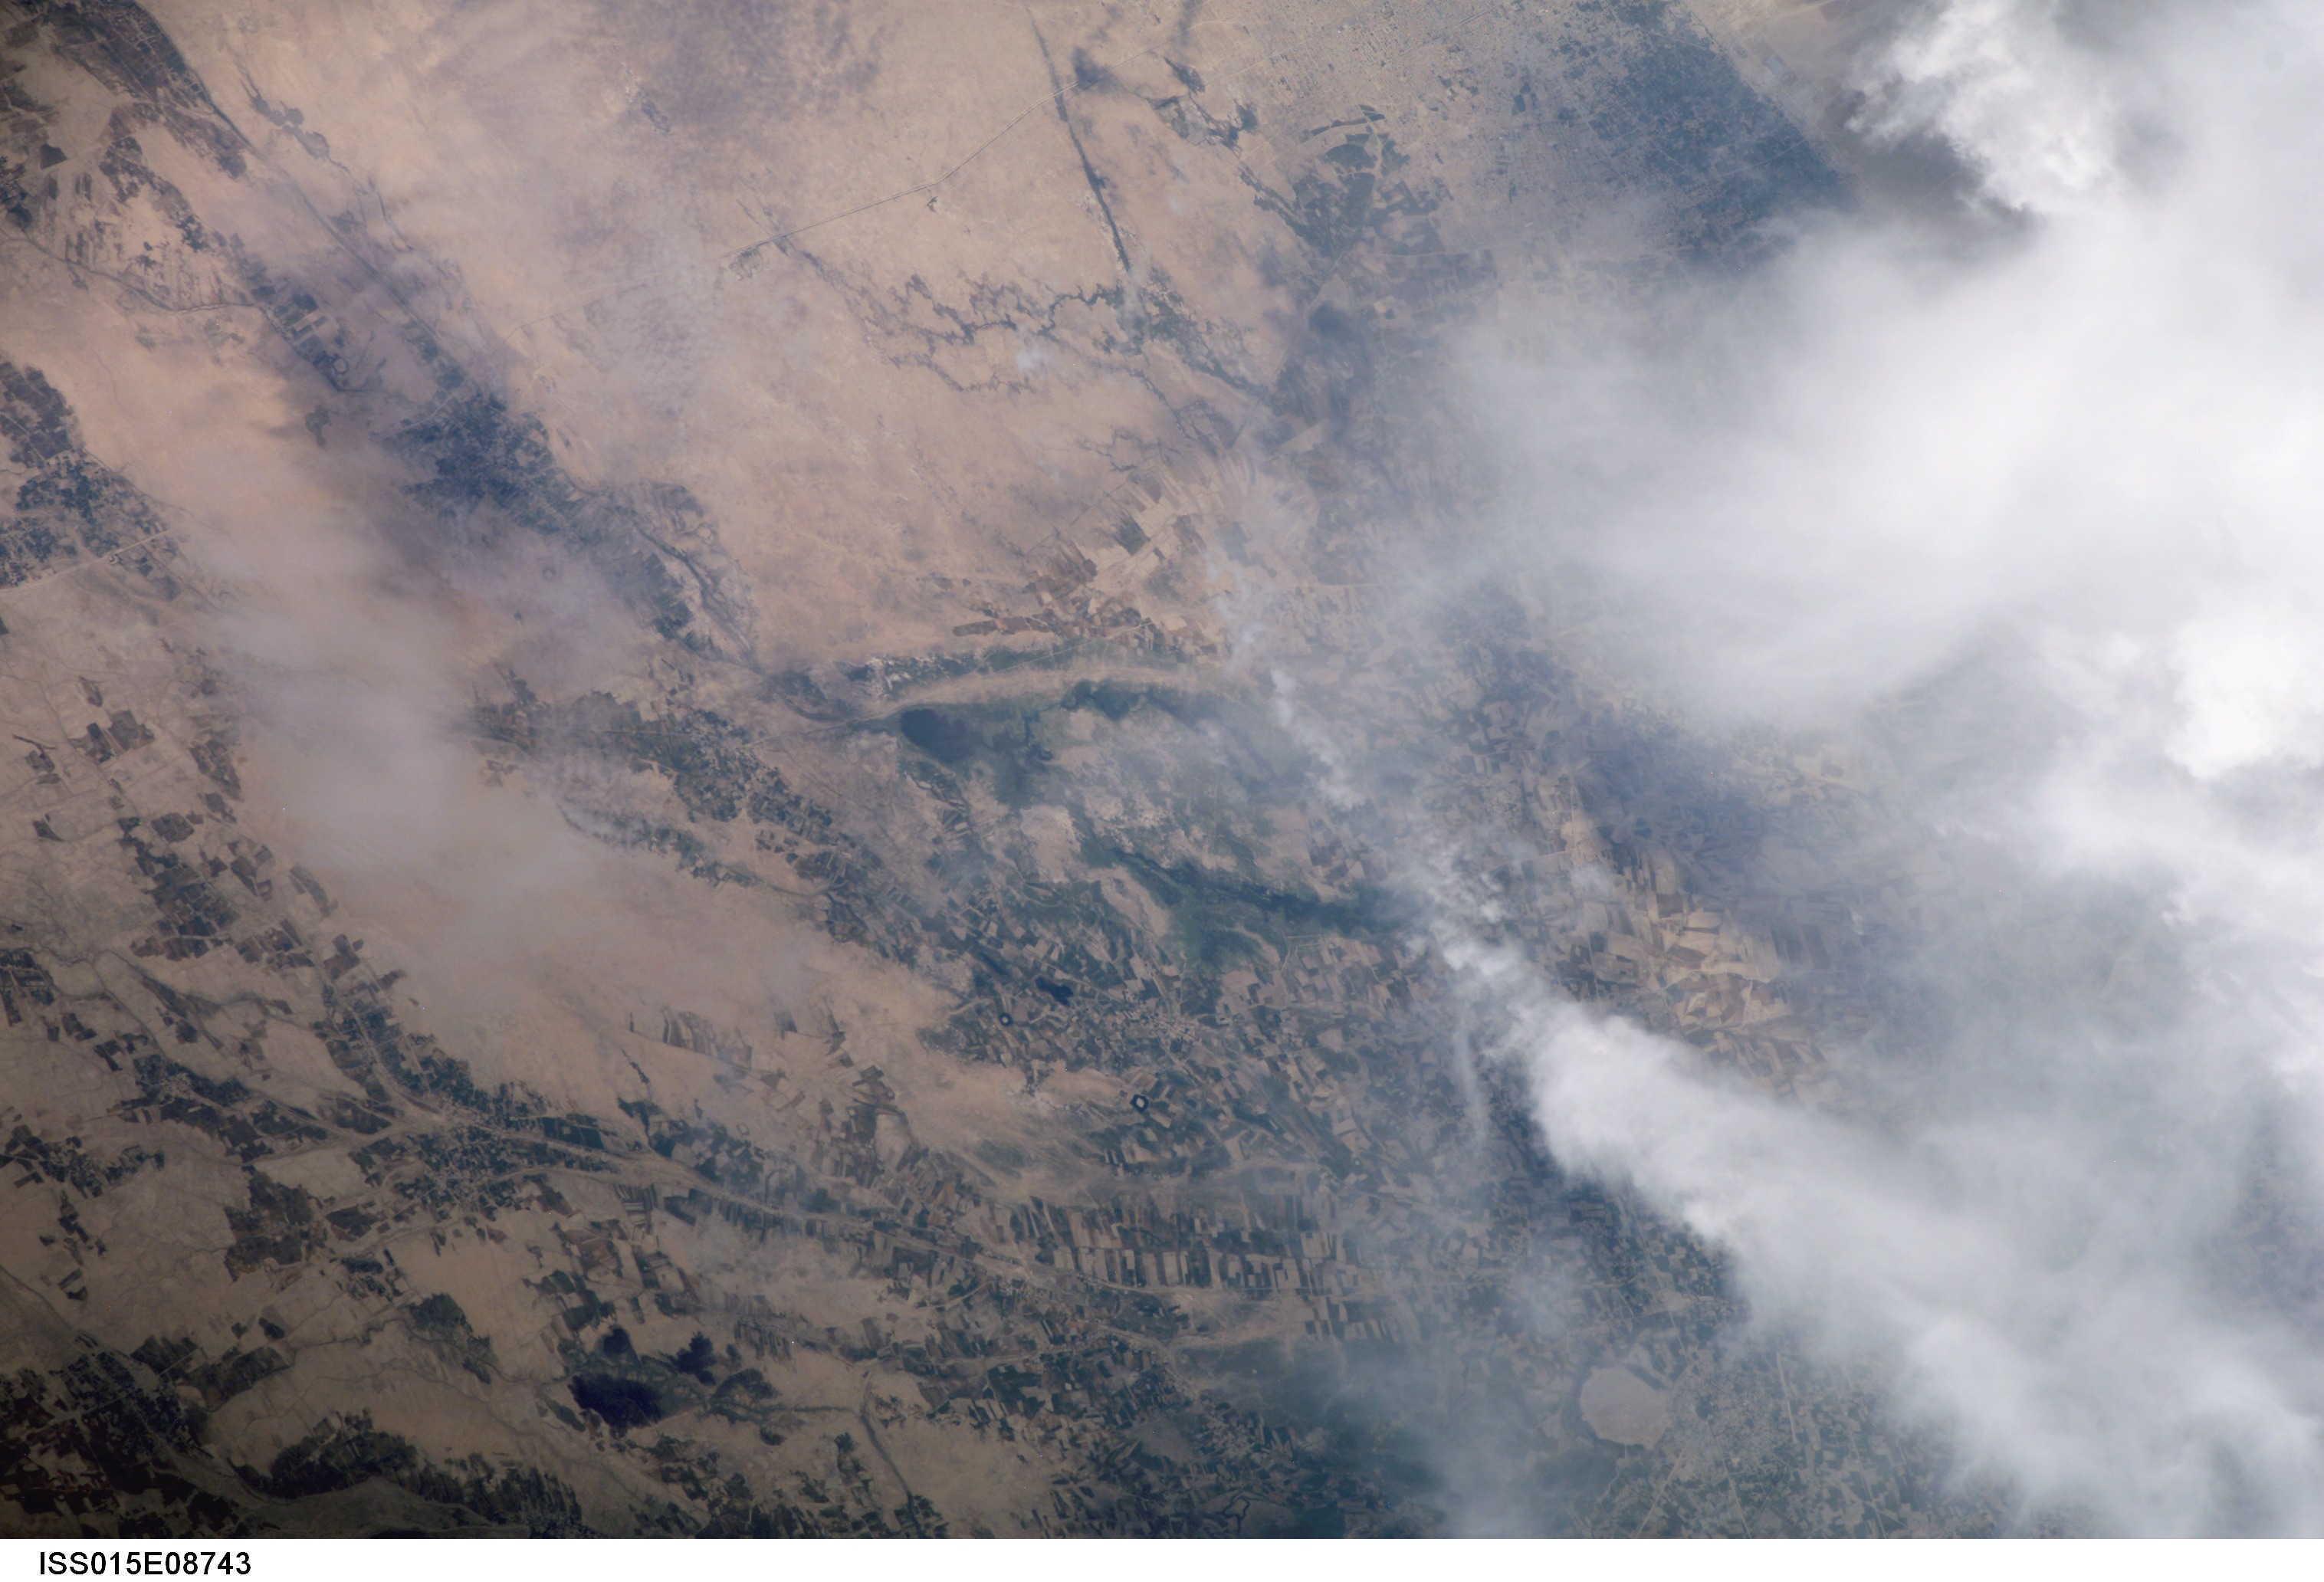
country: AFGHANISTAN
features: BALKH AREA, AGR., CAN., ROADS
